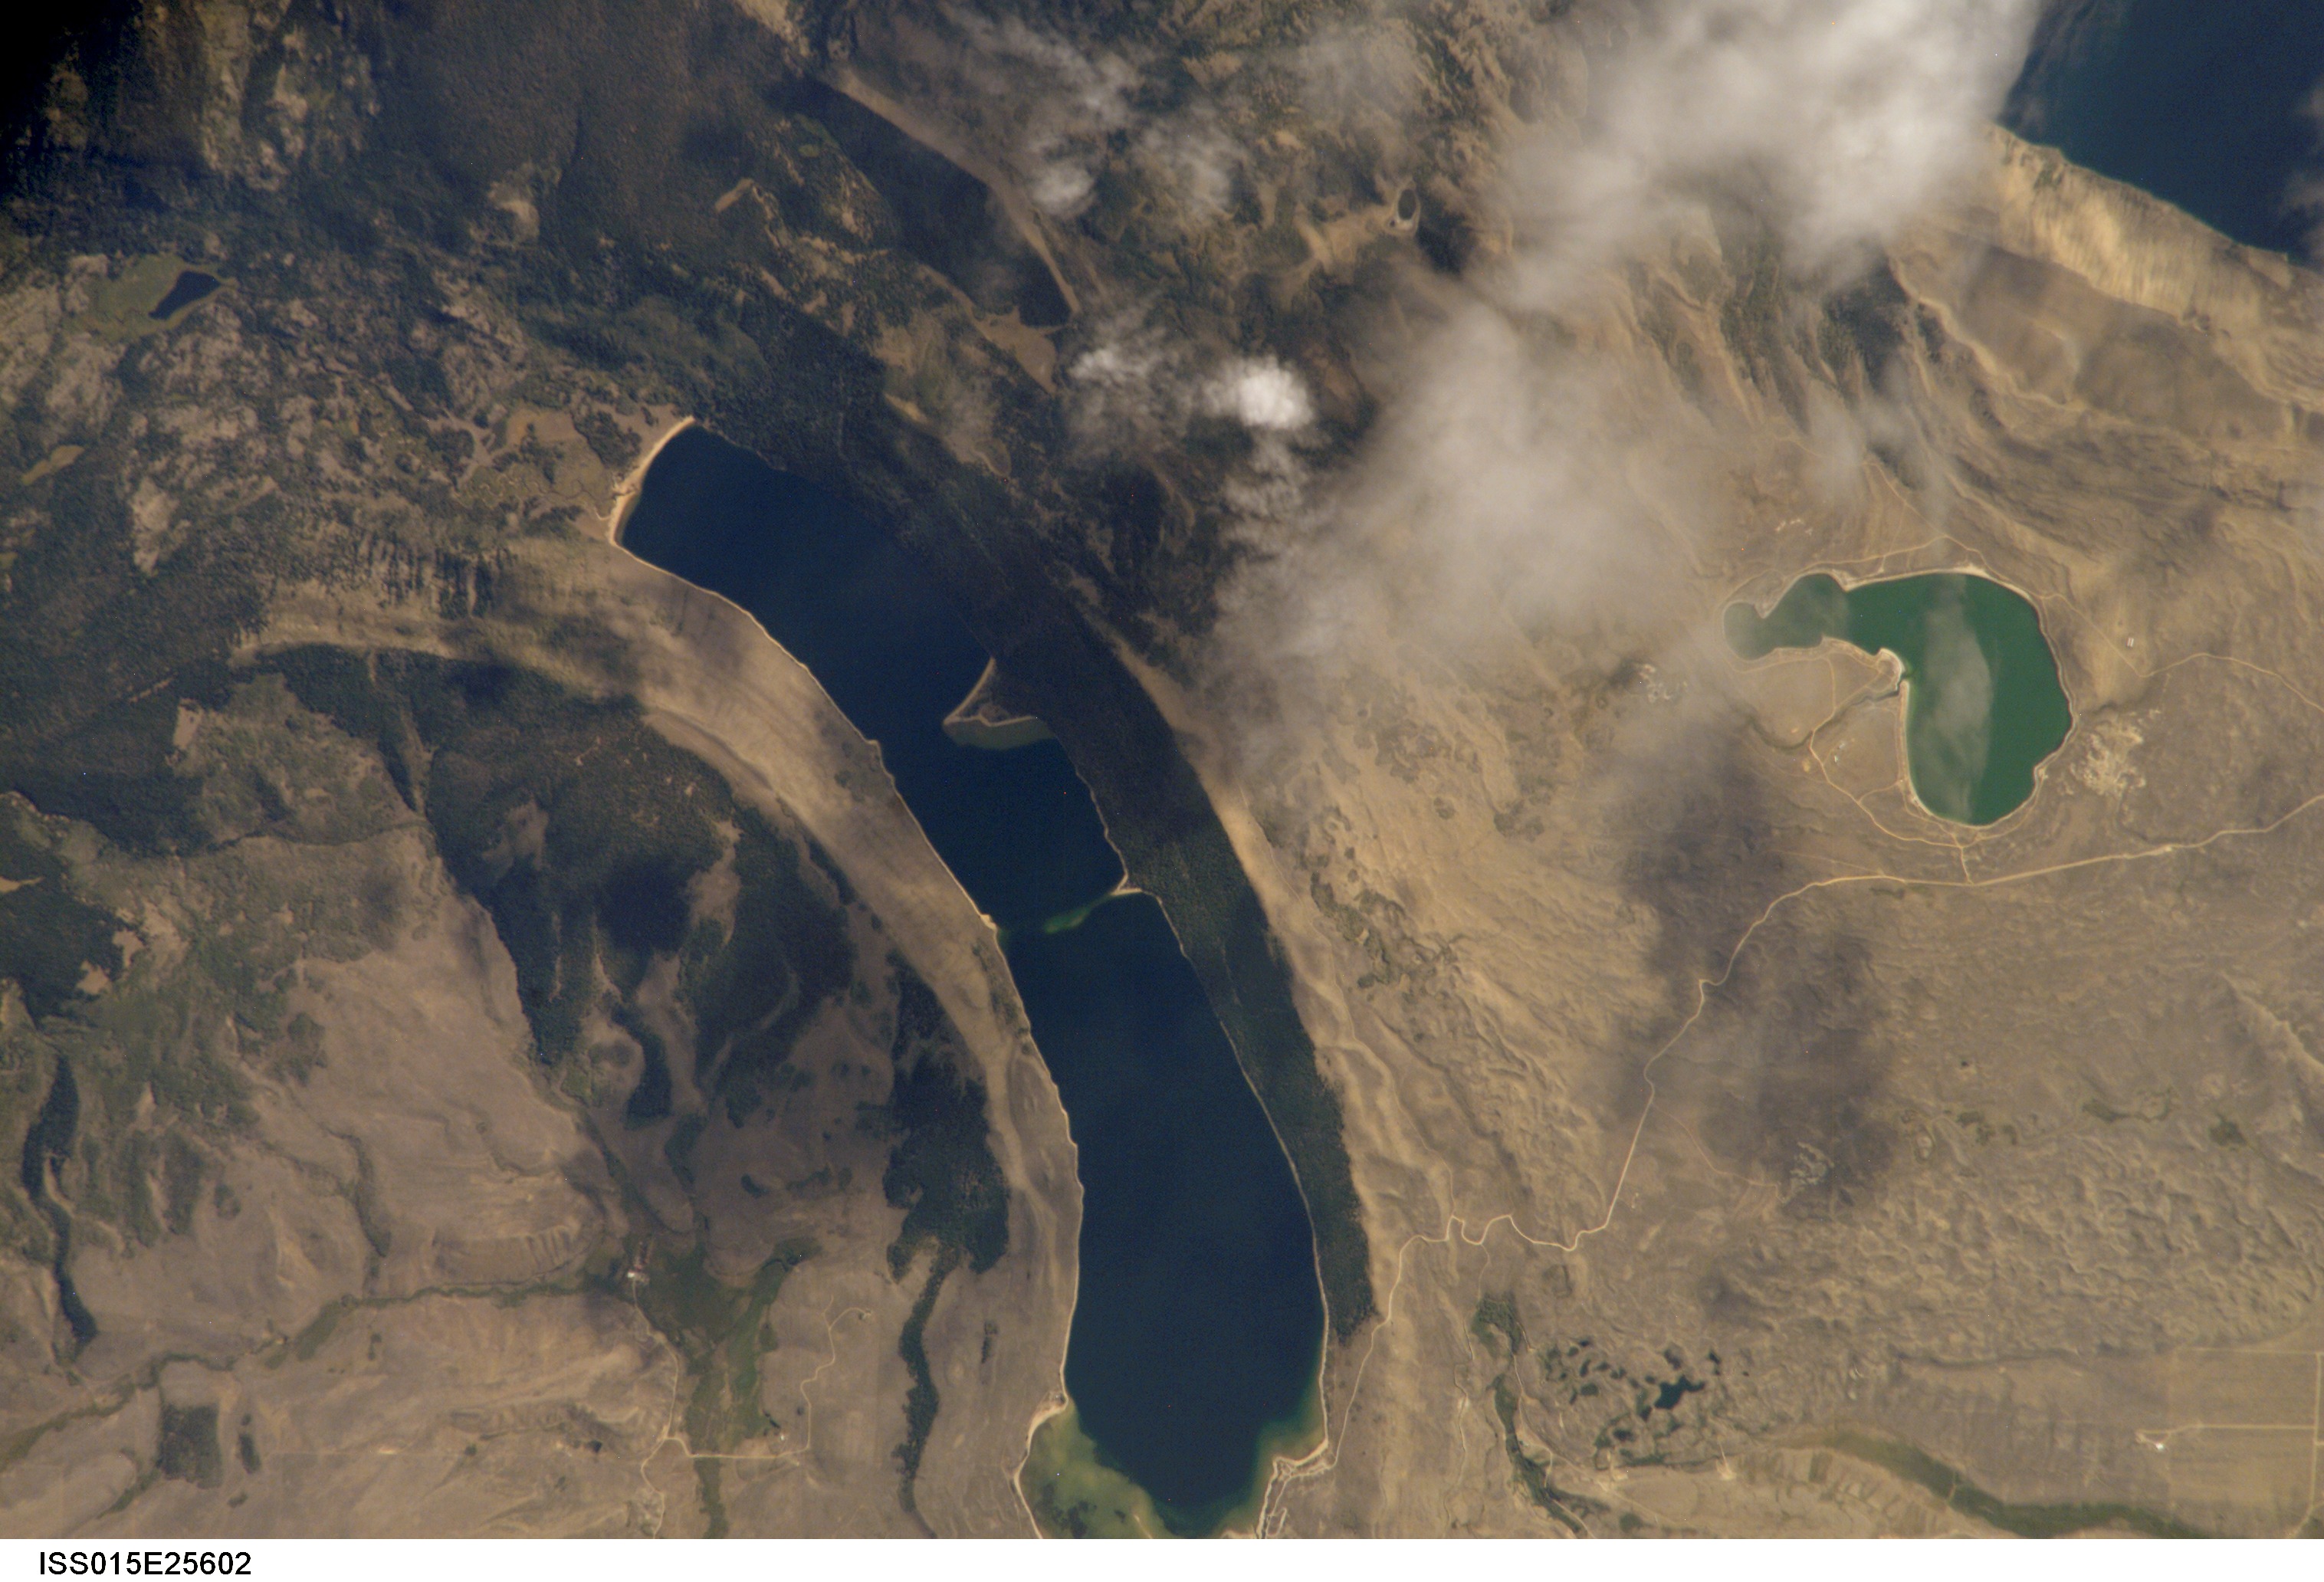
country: USA-WYOMING
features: WILLOW LAKE, FOREST, LAKES
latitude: 43.0
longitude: -109.9
